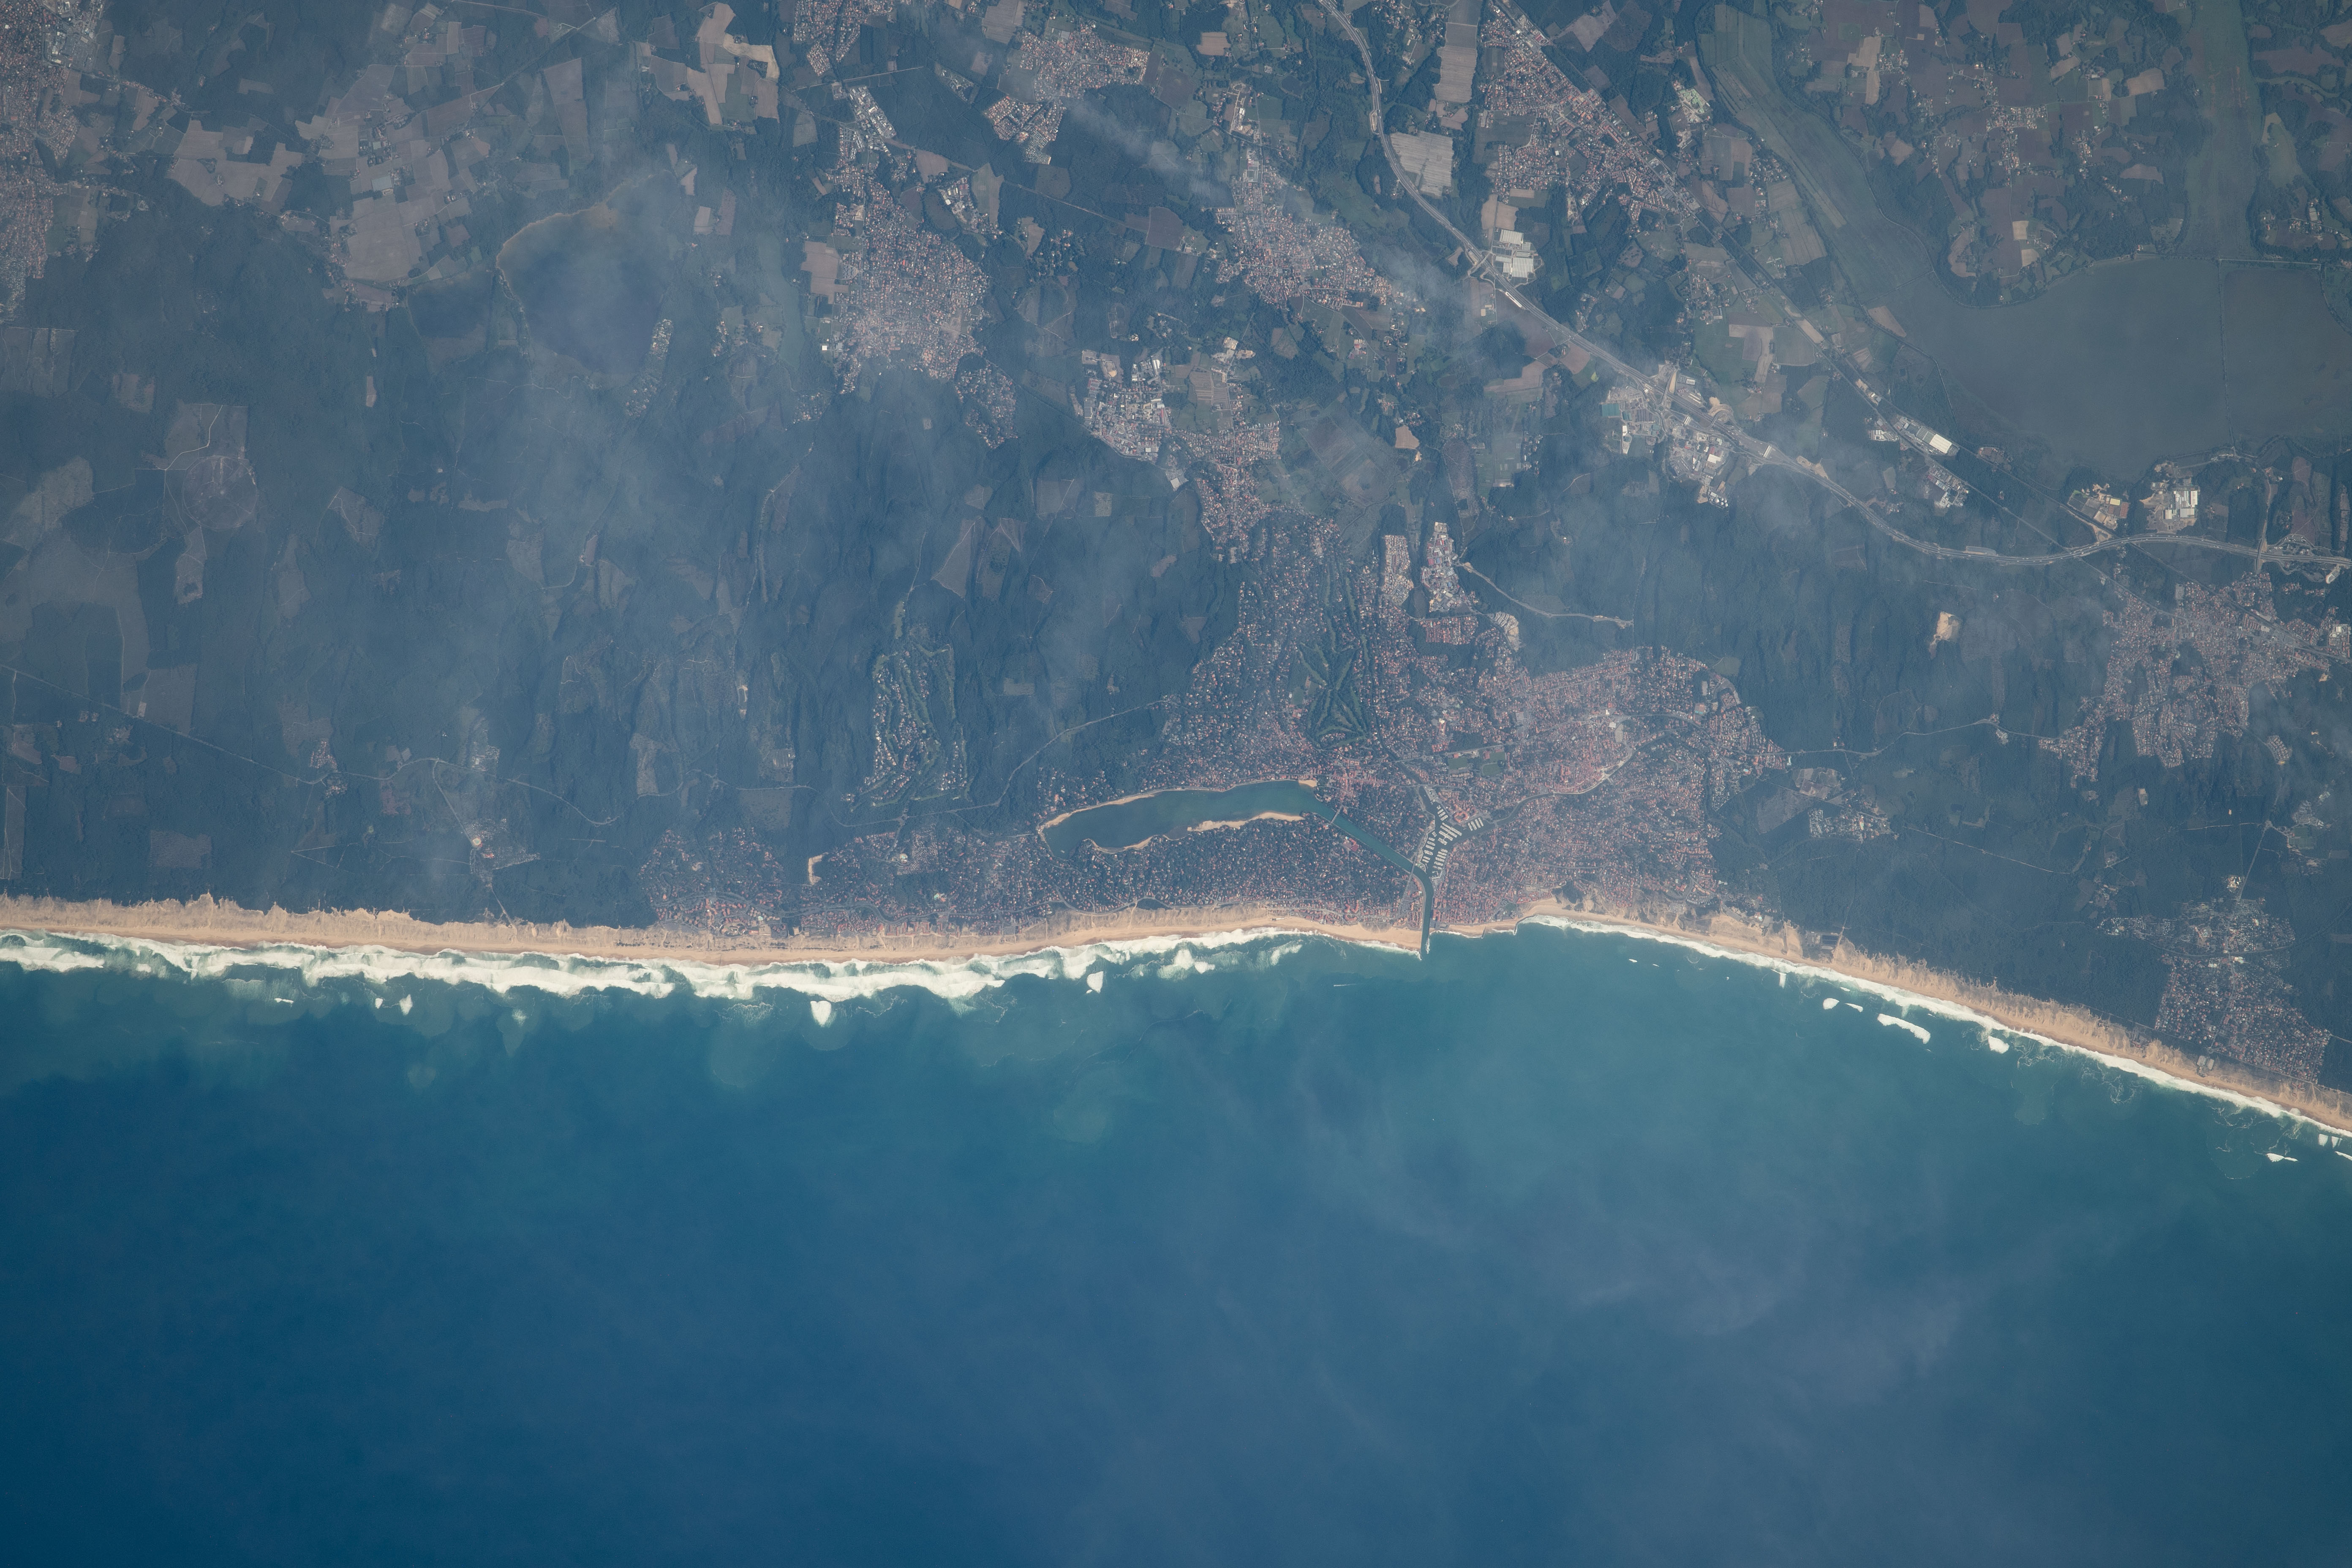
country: FRANCE
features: LAC D'HOSSEGOR, LE REY, LES SEMIS
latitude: 43.7
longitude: -1.4
